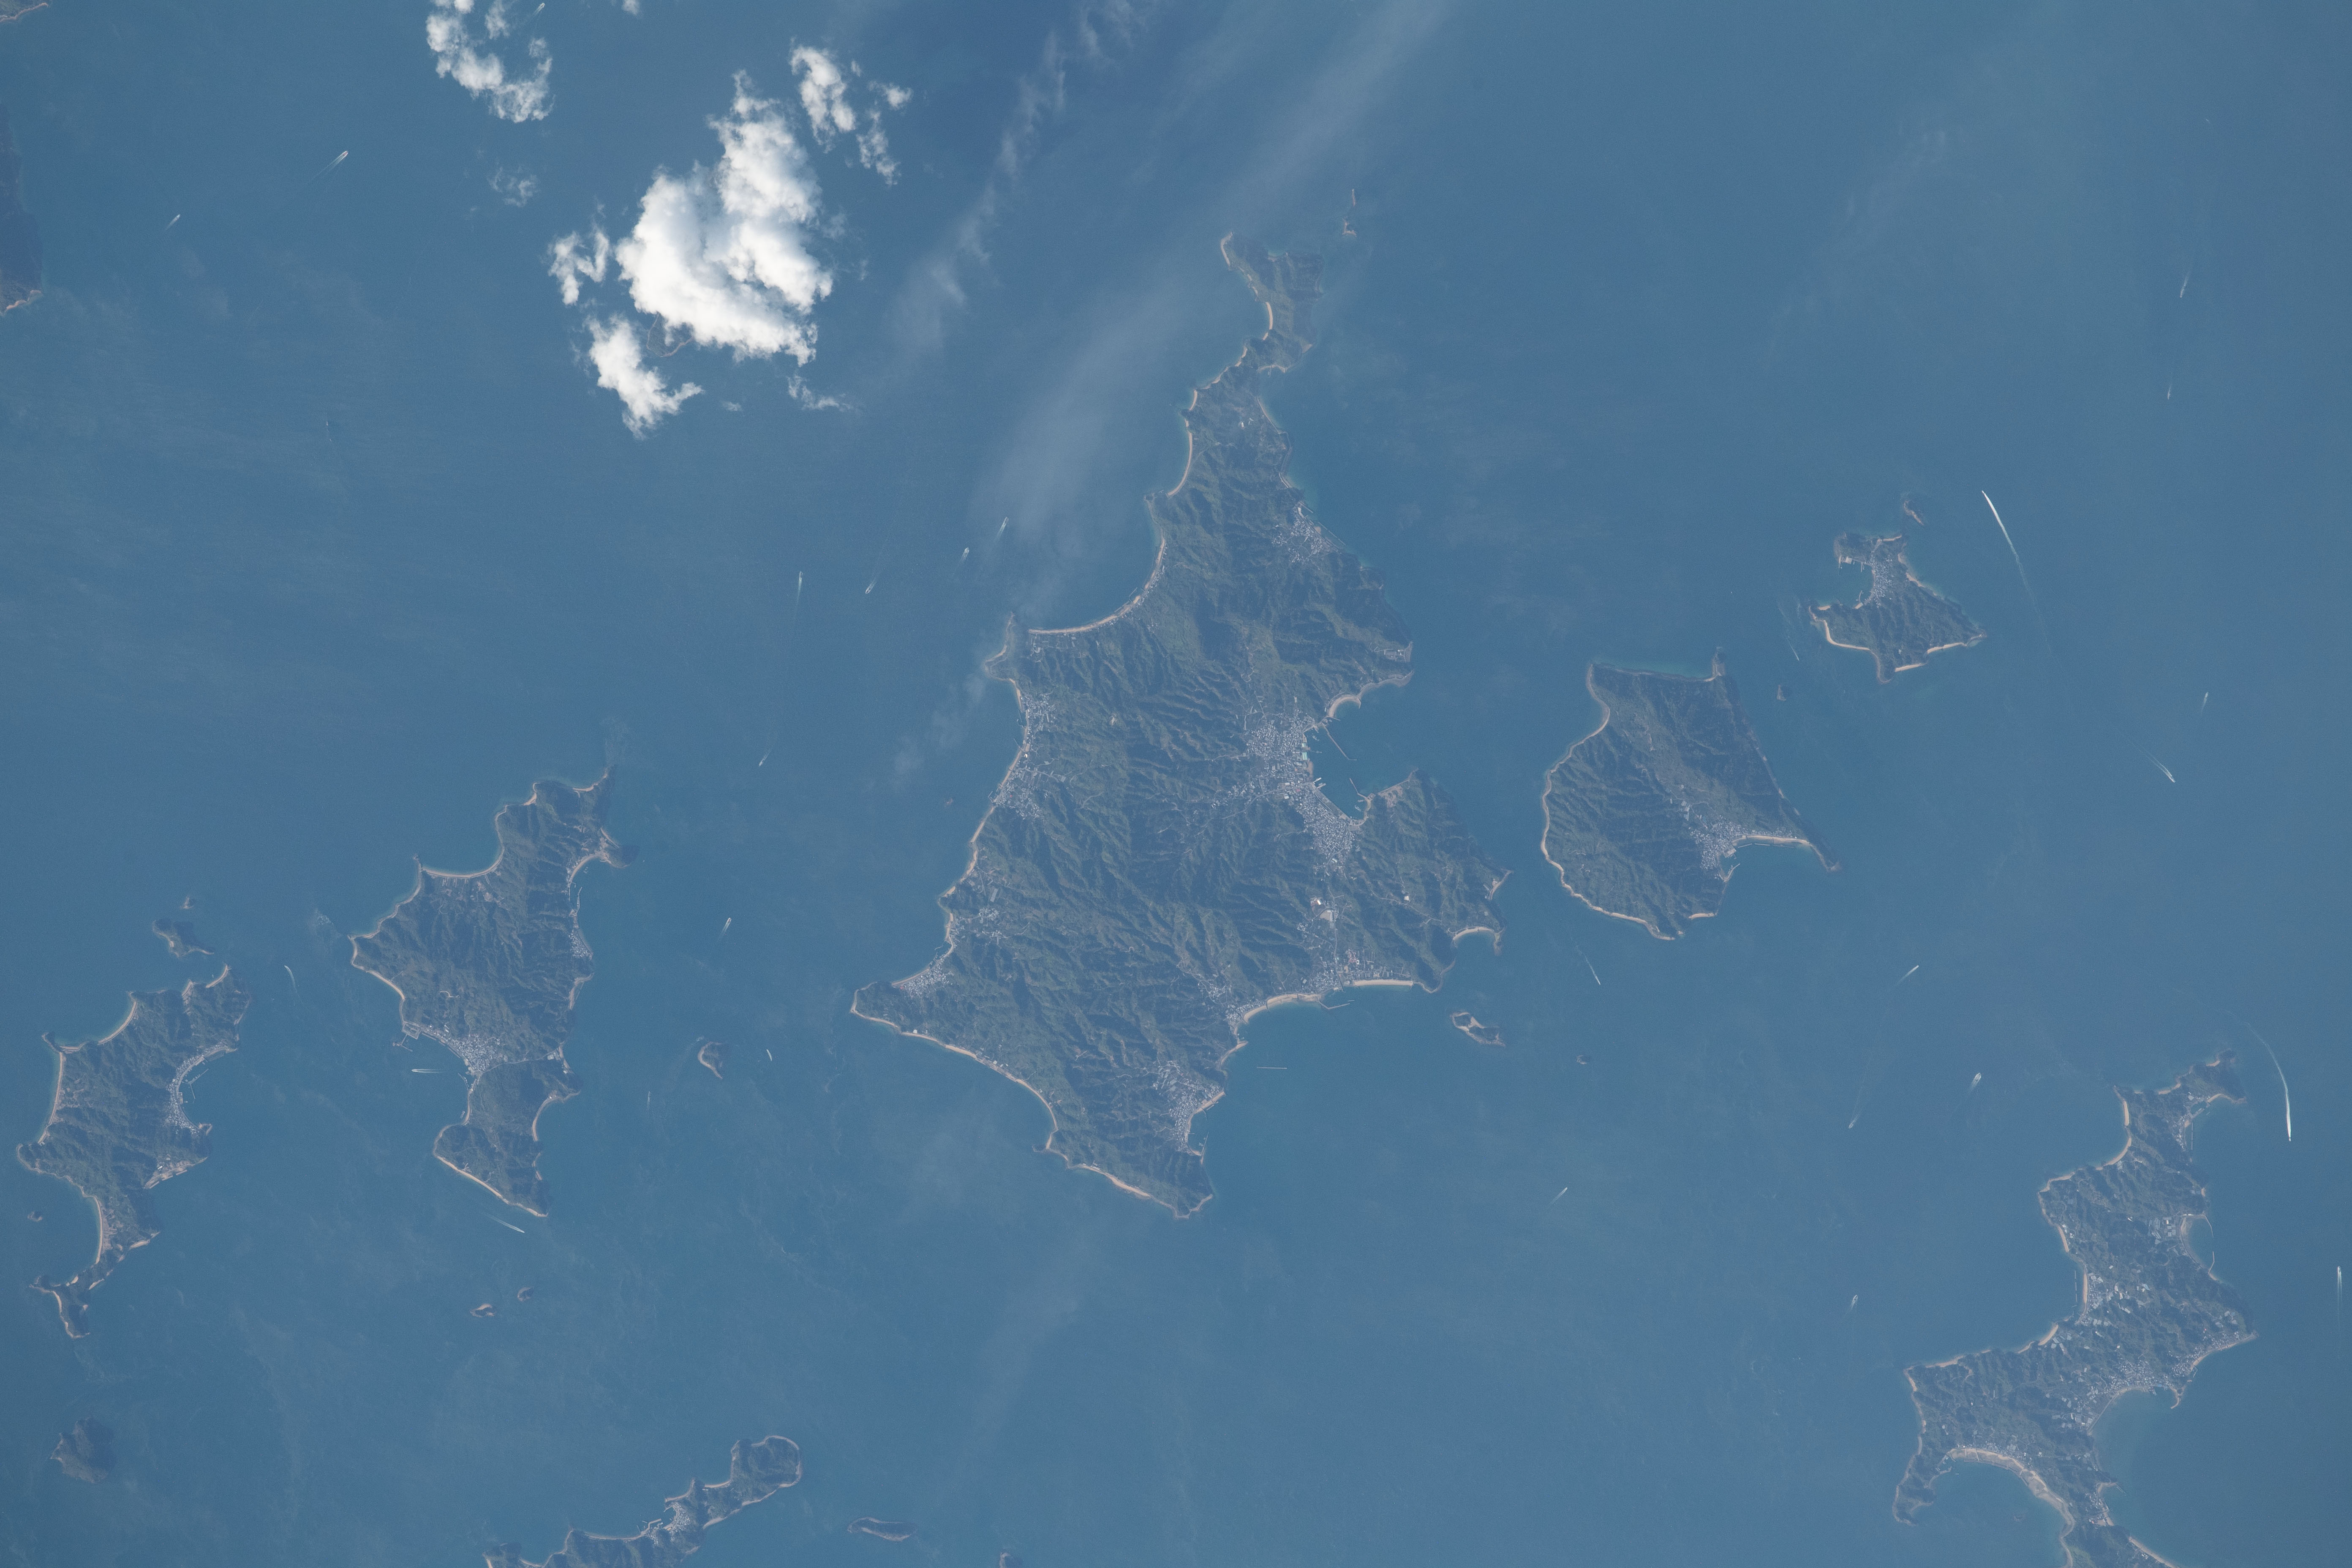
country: JAPAN
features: HIROSHIMA BAY
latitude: 34.0
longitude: 132.6
